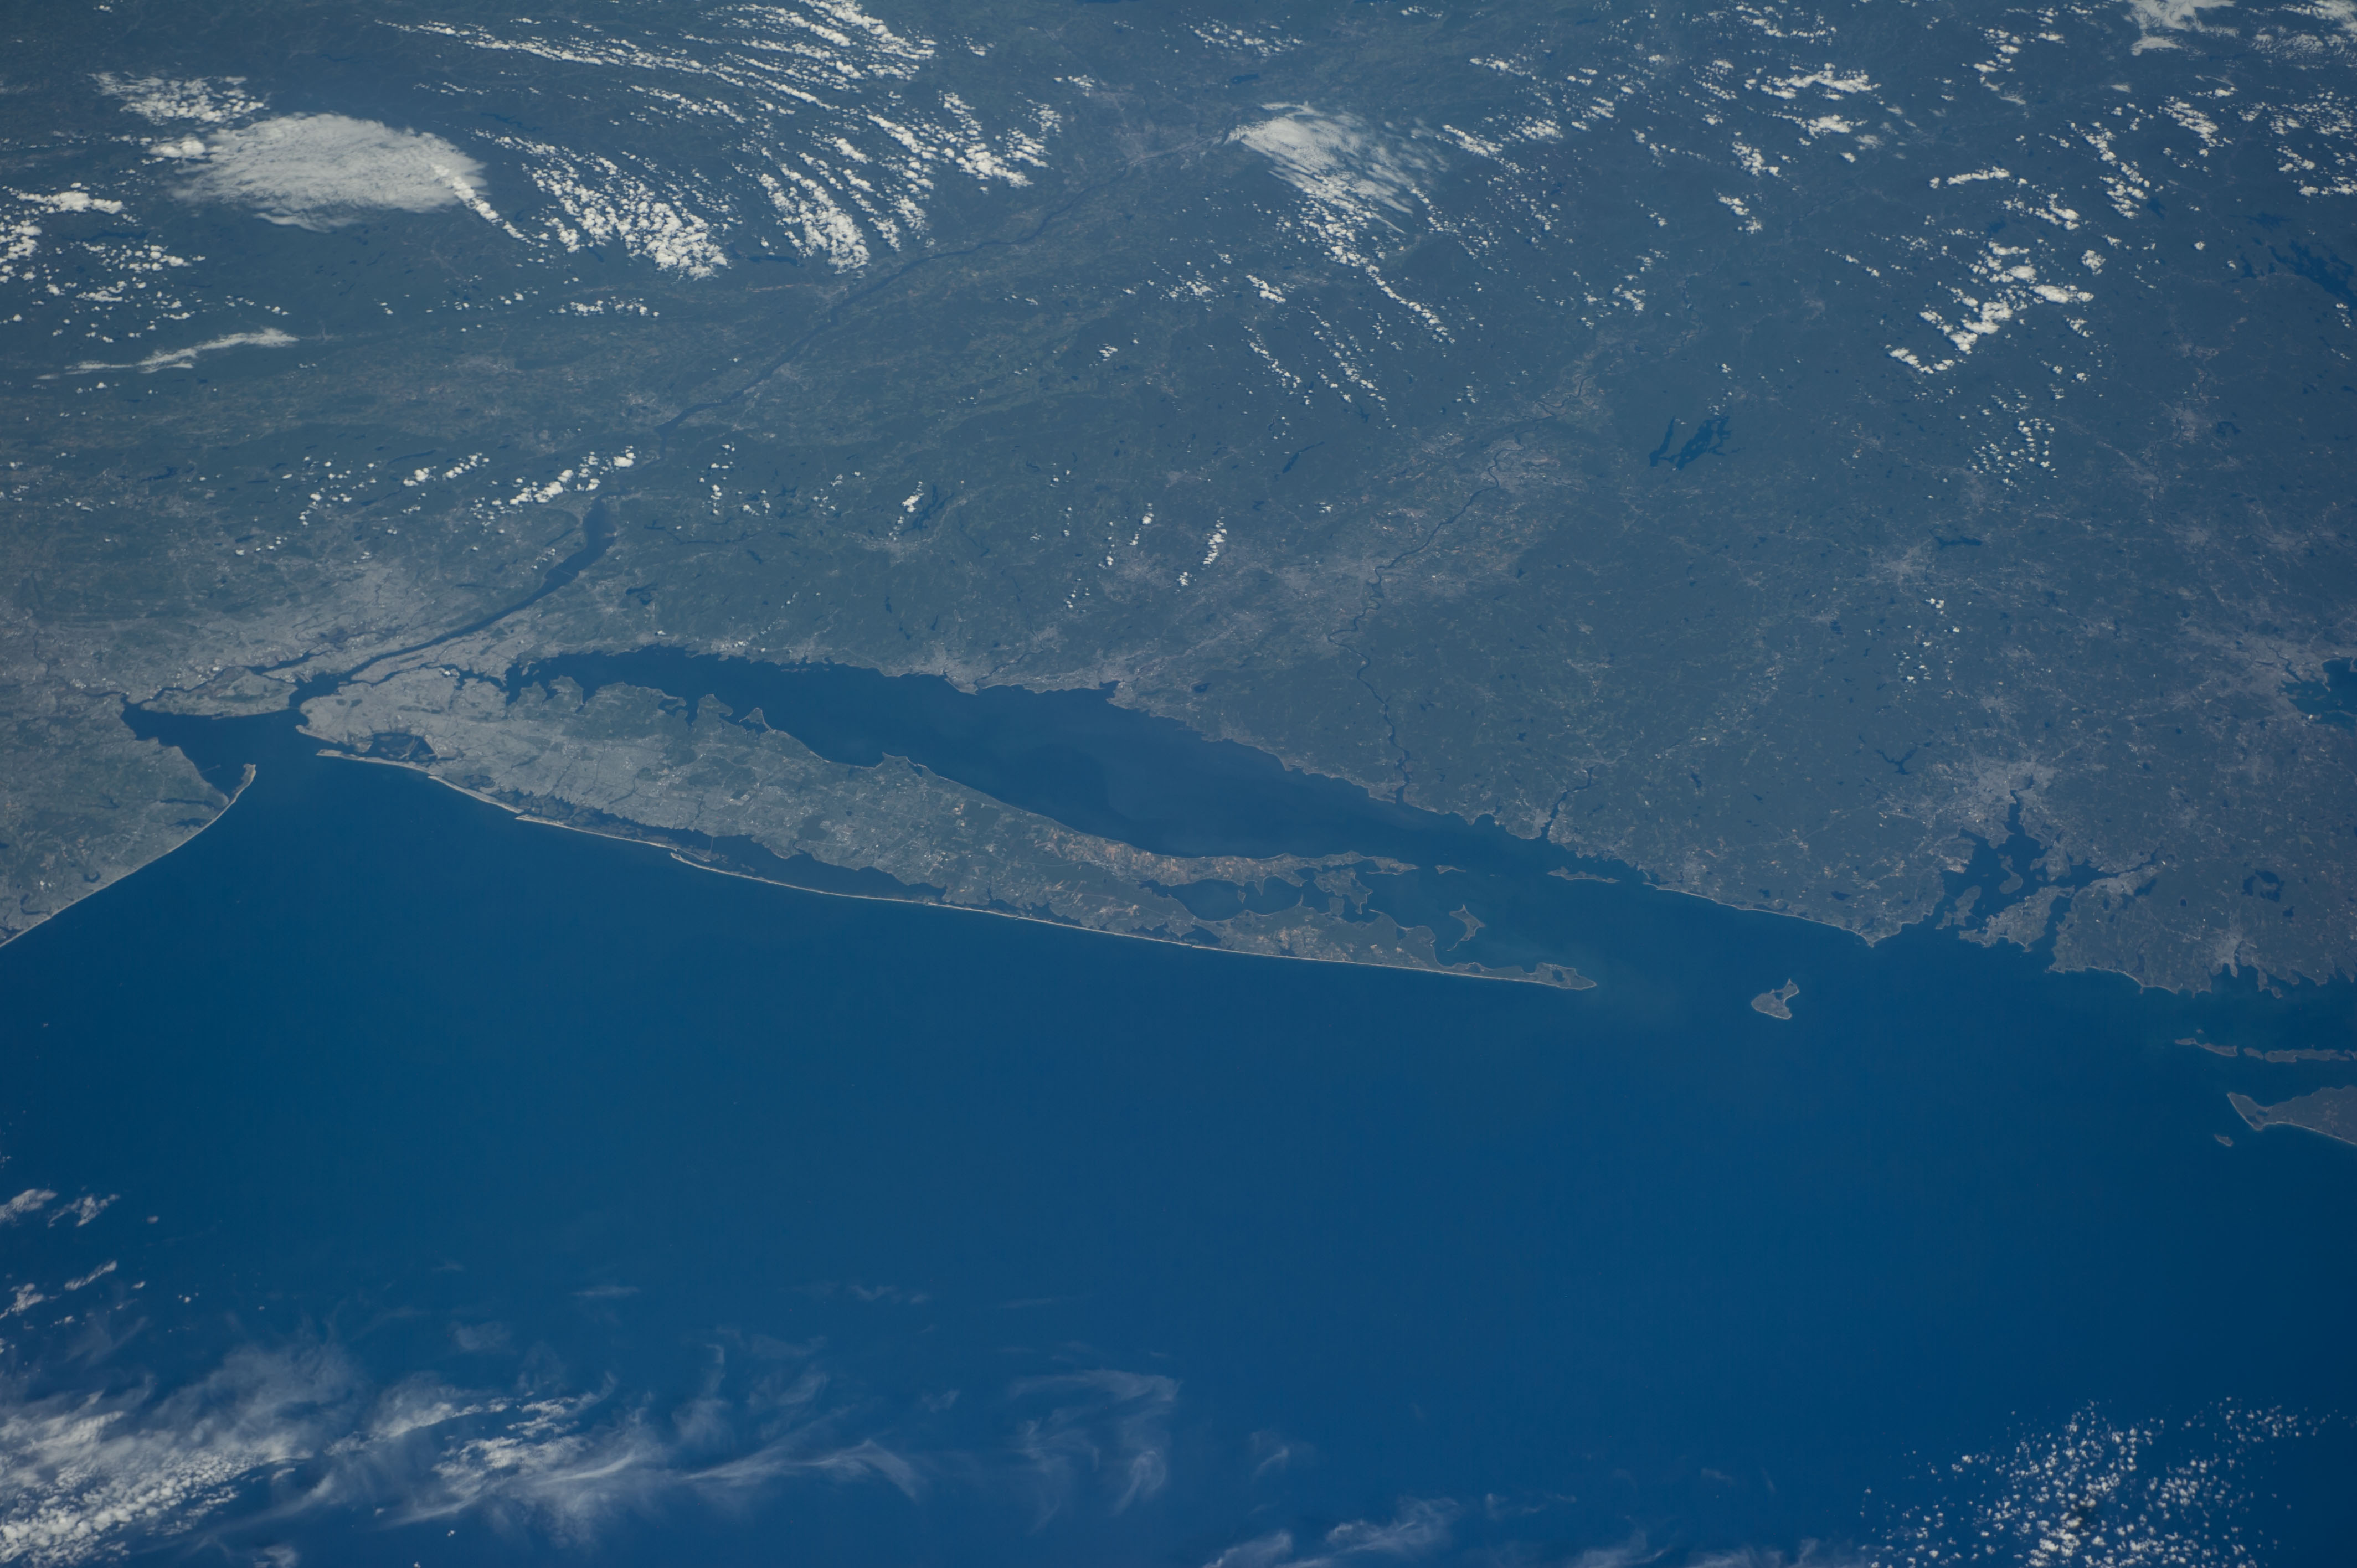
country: USA-NEW YORK
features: LONG I. SOUND, LOWER NEW YORK B., HUDSON R., BLOCK I., GREAT PECONIC B.
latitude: 41.0
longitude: -72.5
